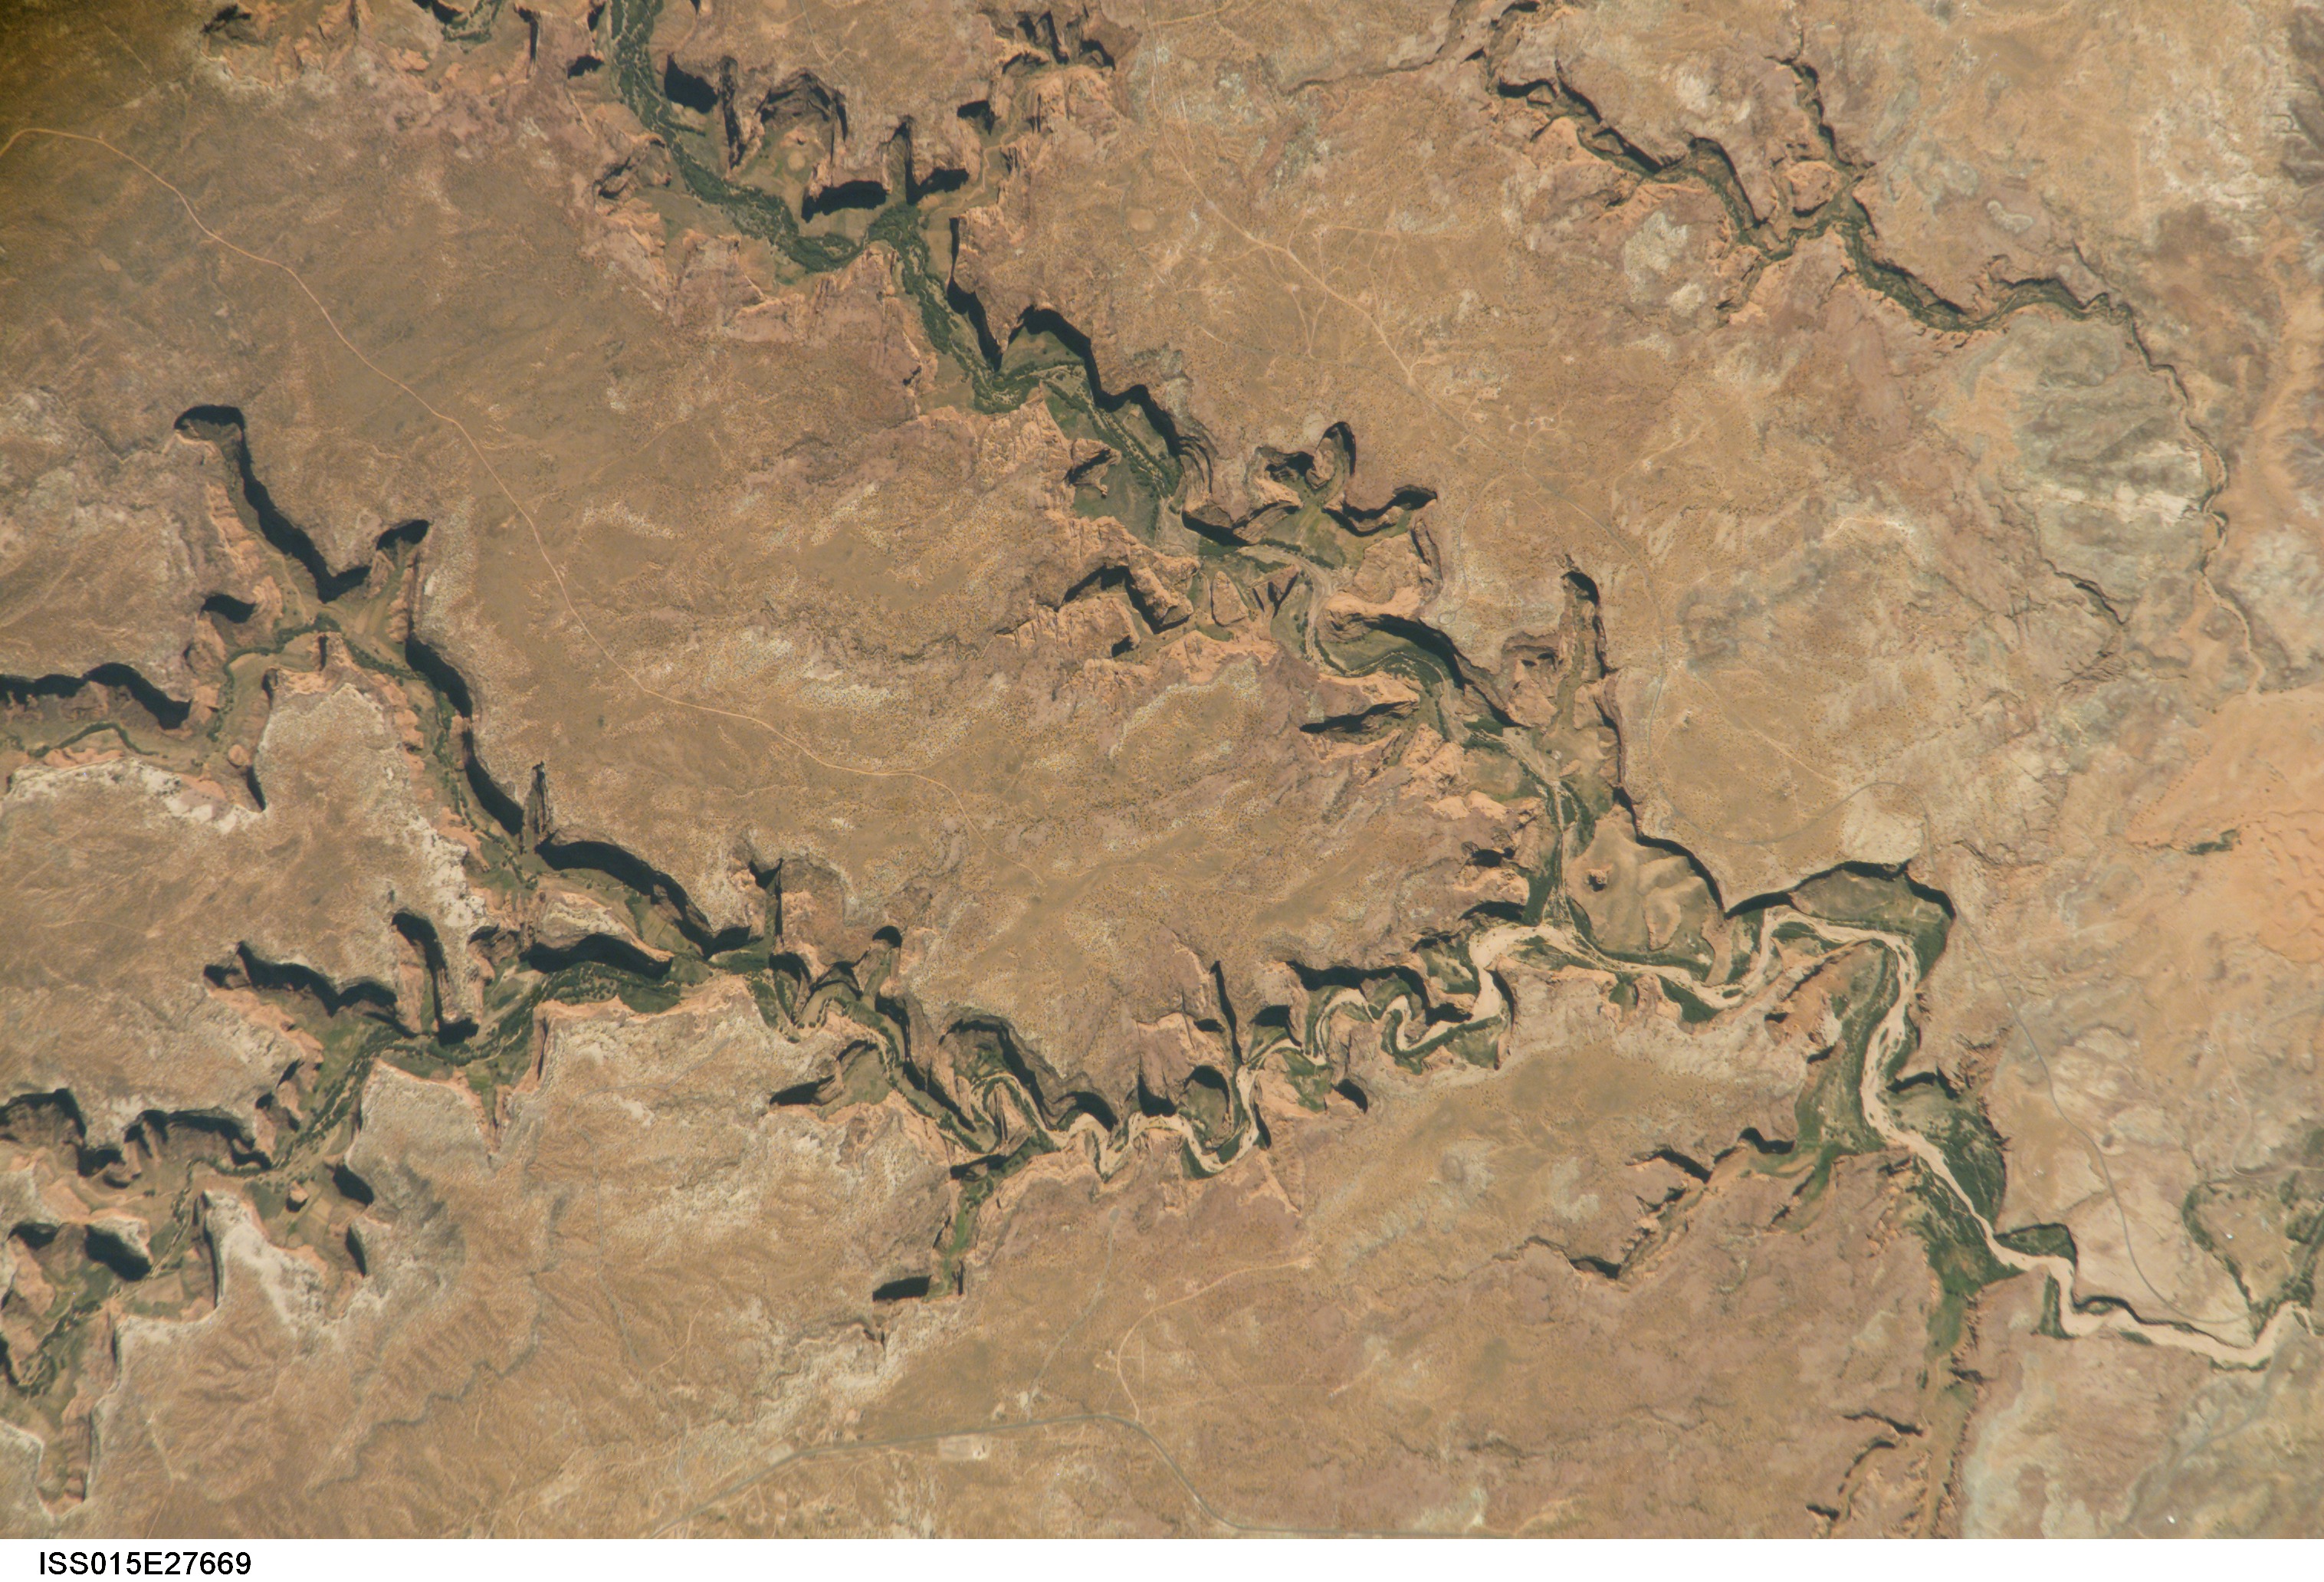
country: USA-ARIZONA
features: CAN. DE CHELLY, CAN. DEL MUERTO
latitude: 36.1
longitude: -109.4
